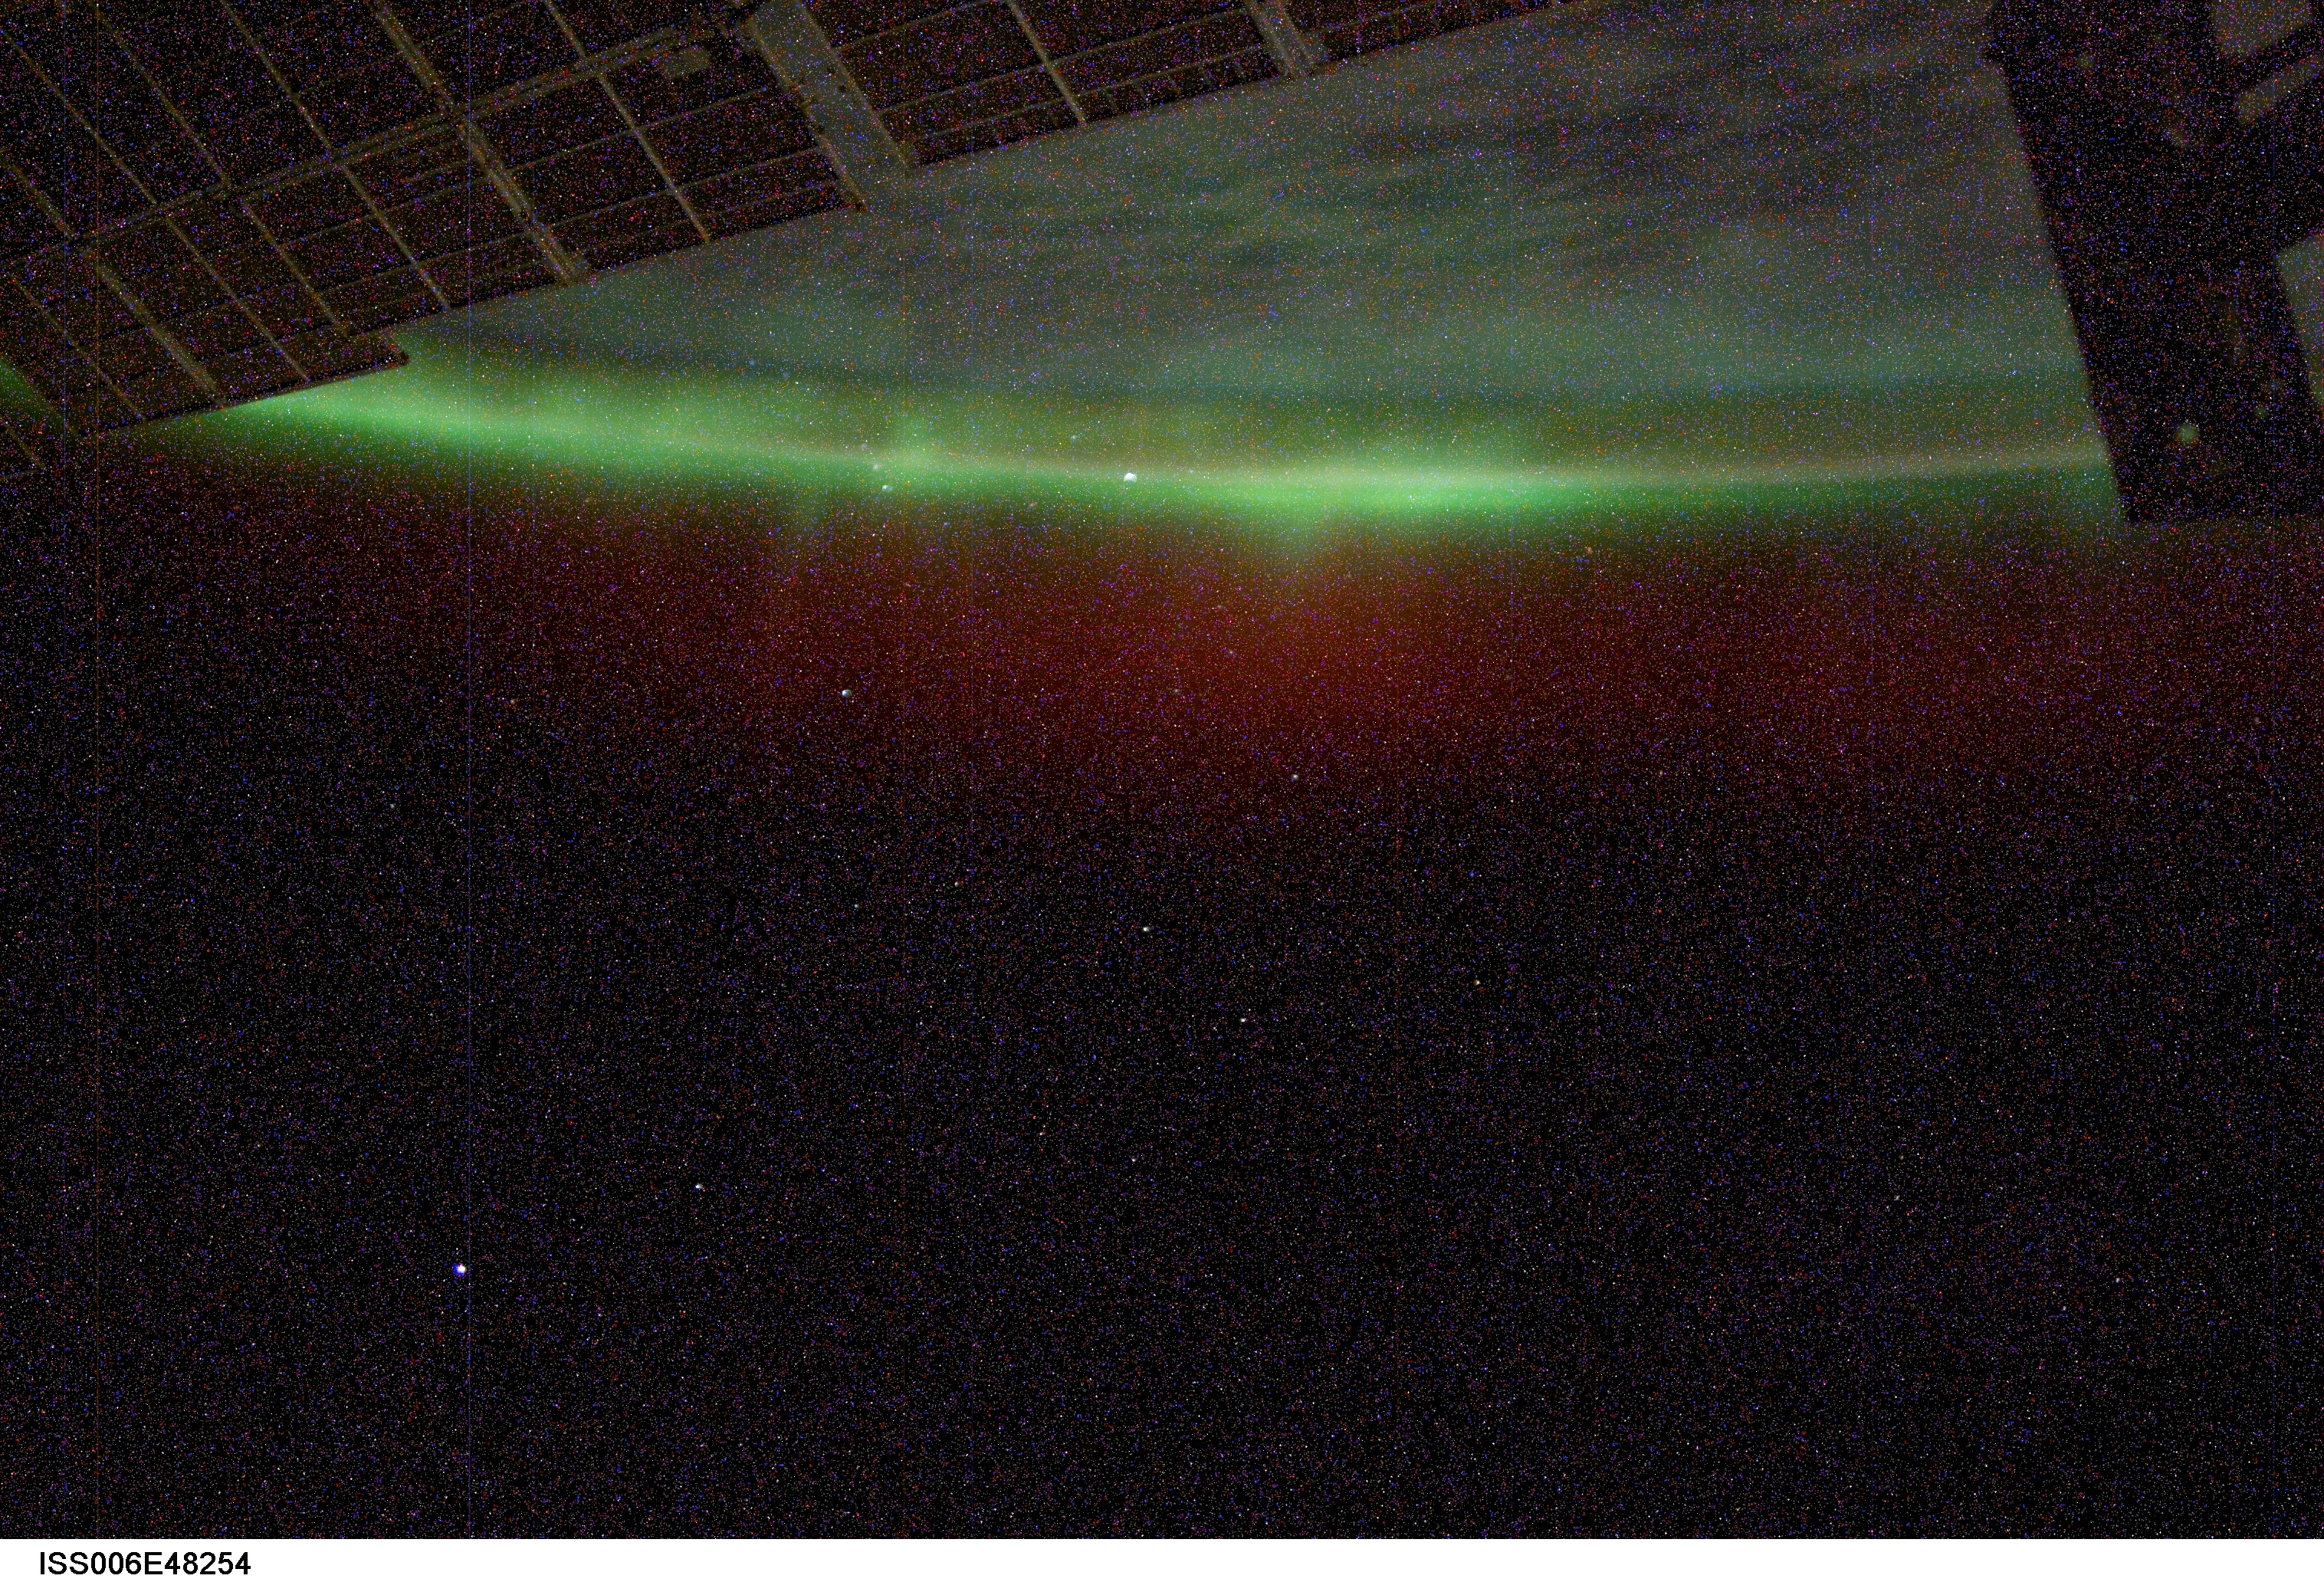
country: AURORA
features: AURORA AUSTRALIS, ISS, STARS
